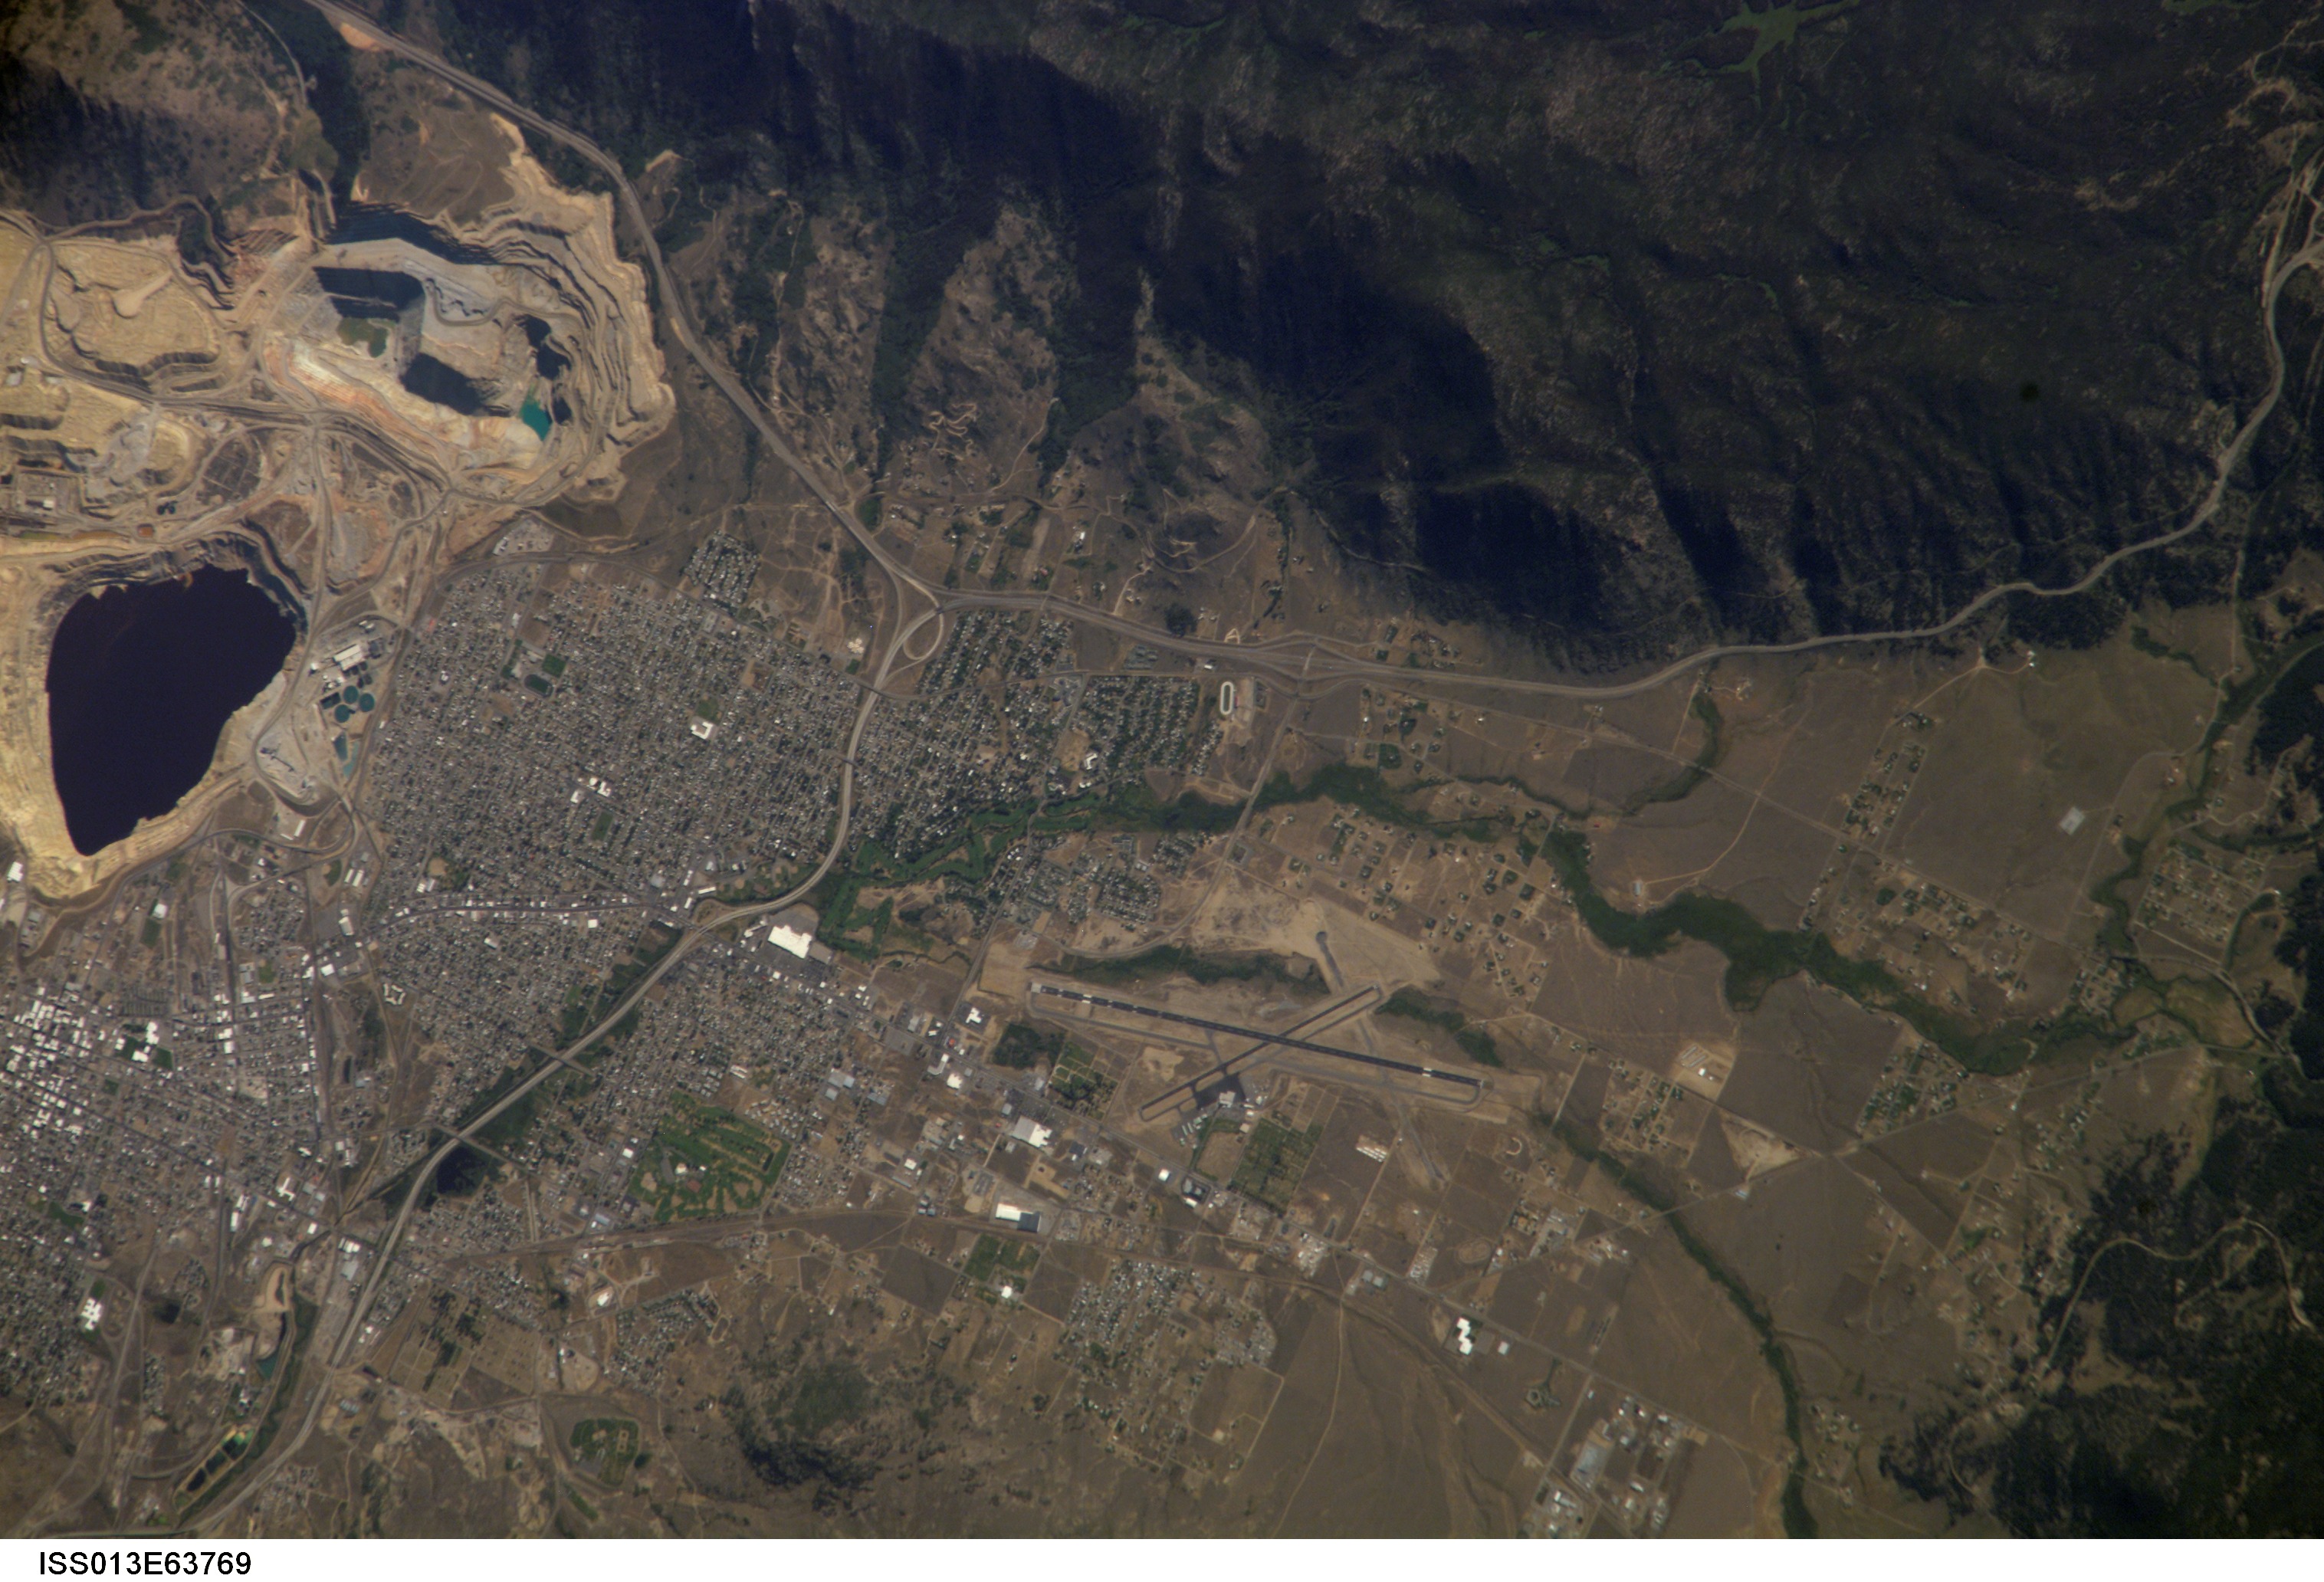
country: USA-MONTANA
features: BUTTE, BERKELEY PIT, COPPER MINE
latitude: 46.0
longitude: -112.4
